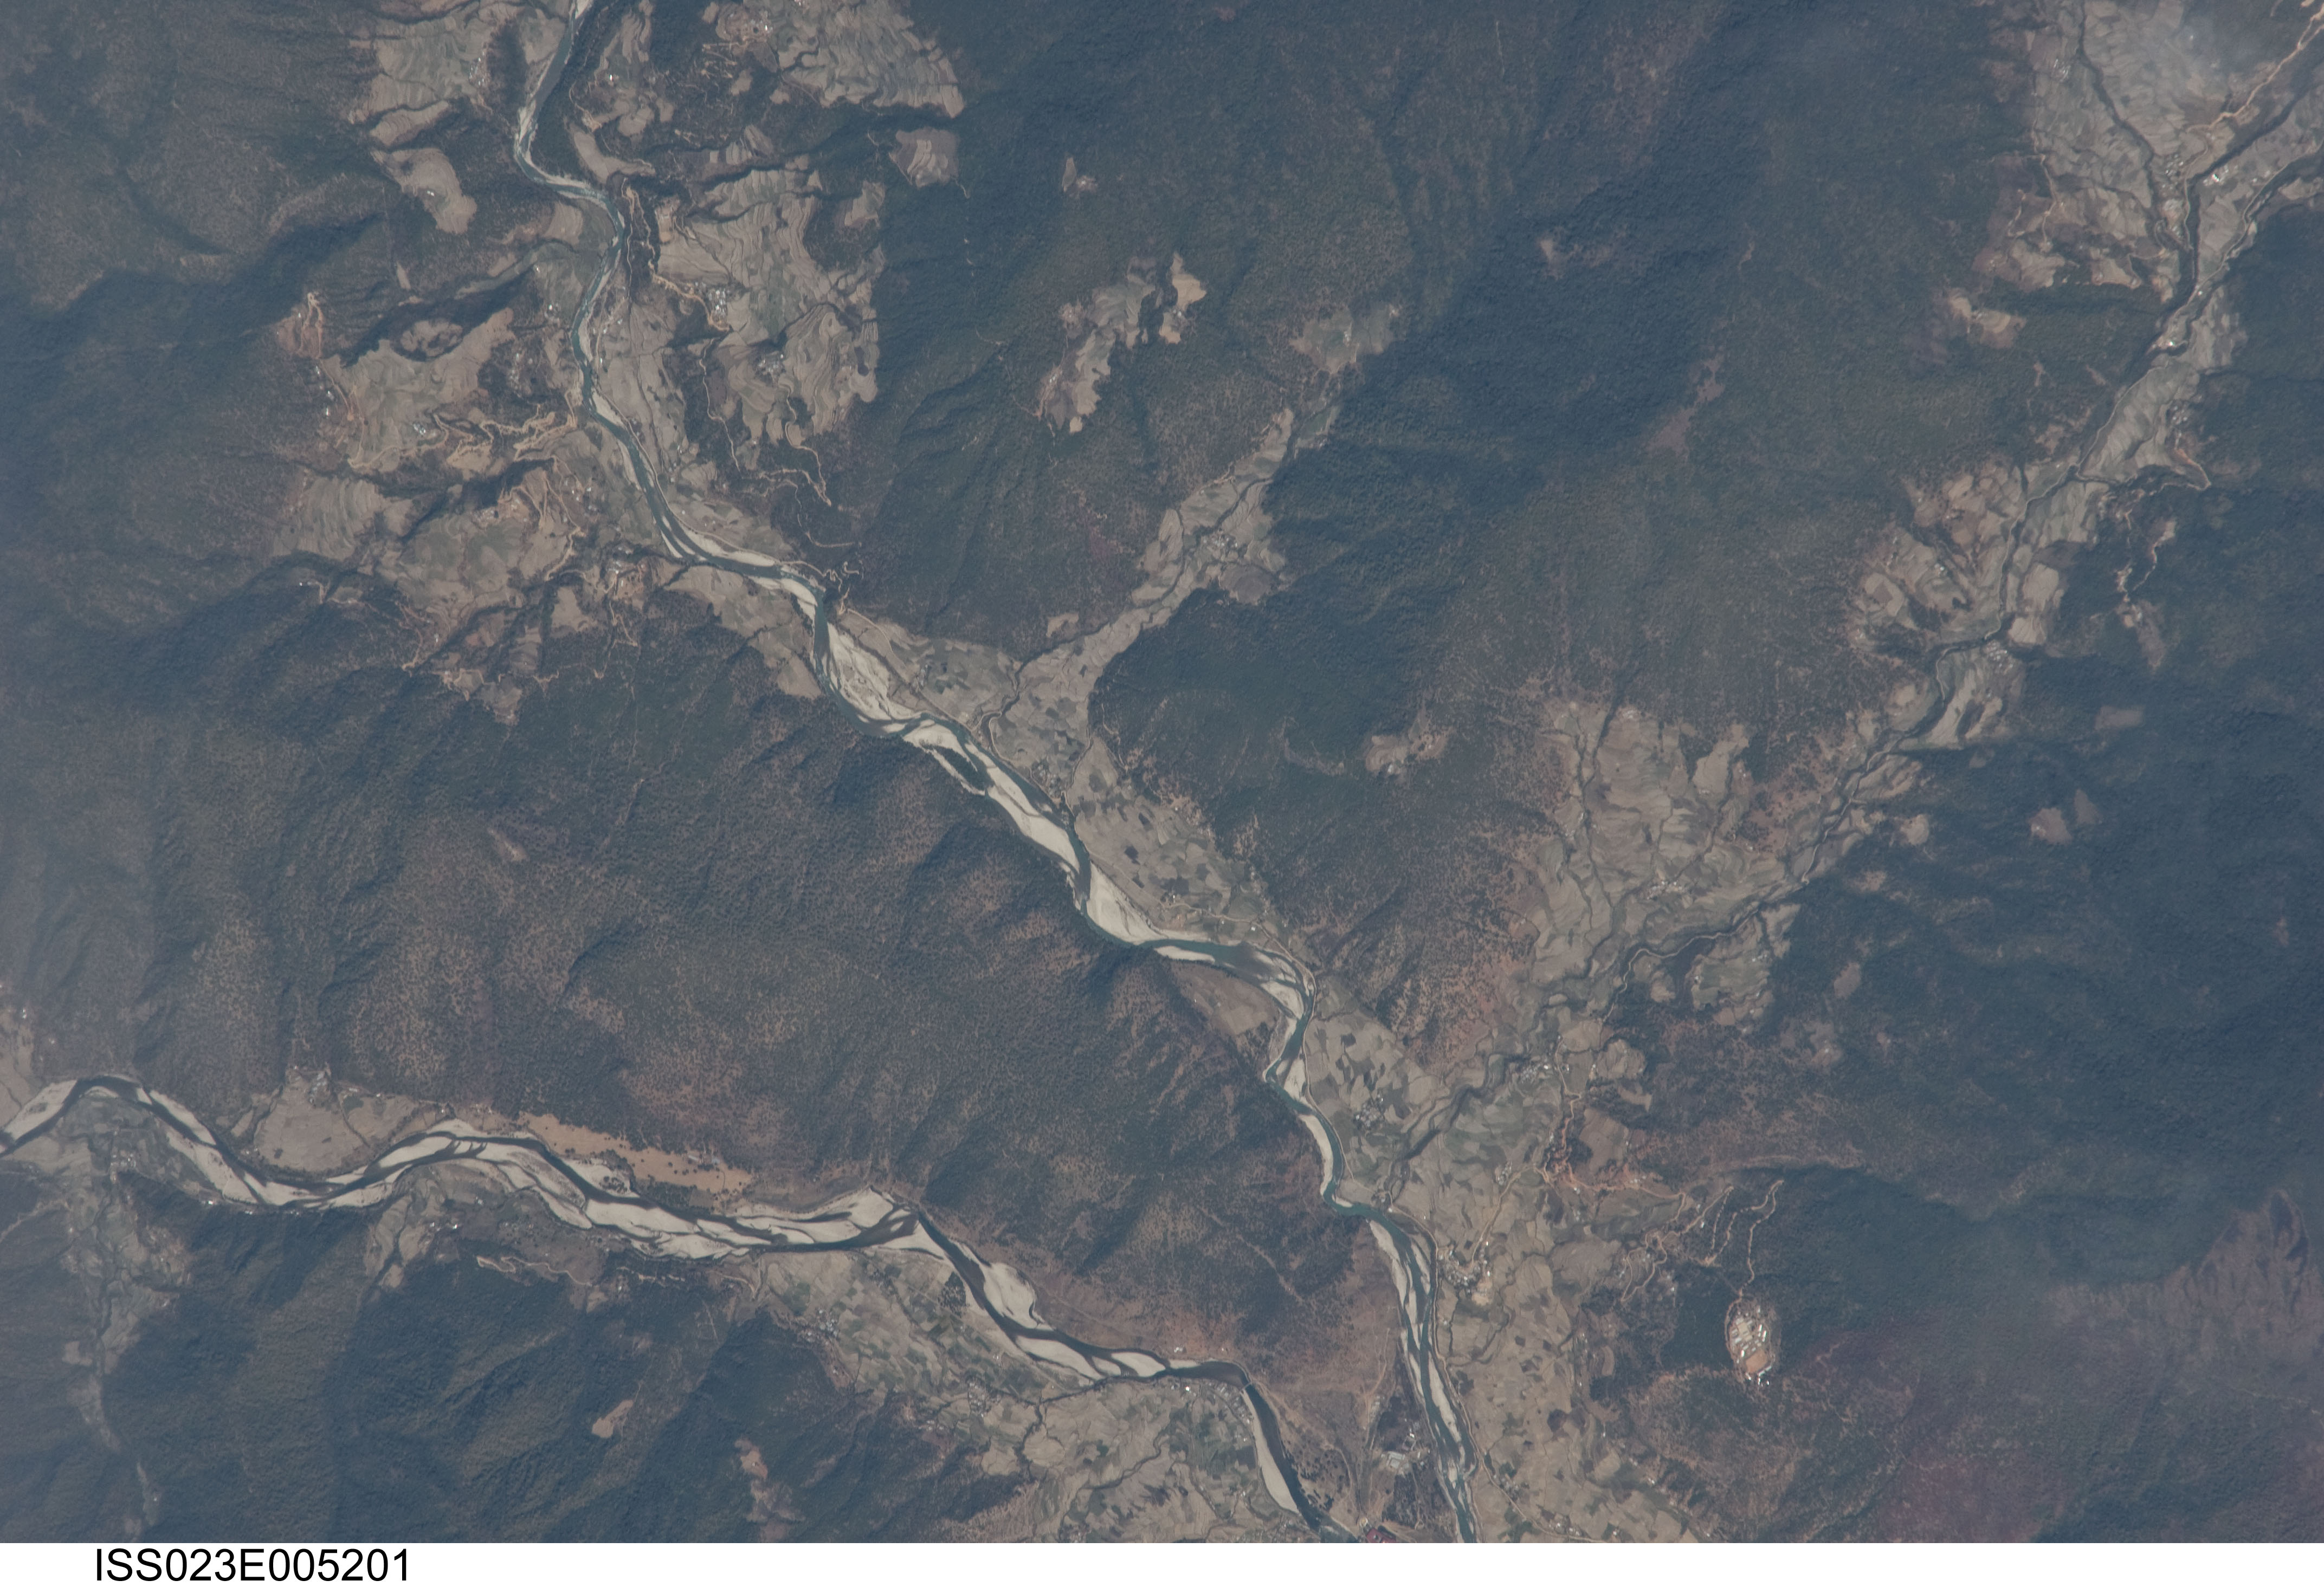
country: BHUTAN
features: SUNKOSH RIVER VALLEY, MTS., FOR., AGR., NORTH OF WANGDUE PHODRANG
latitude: 27.6
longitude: 89.9
